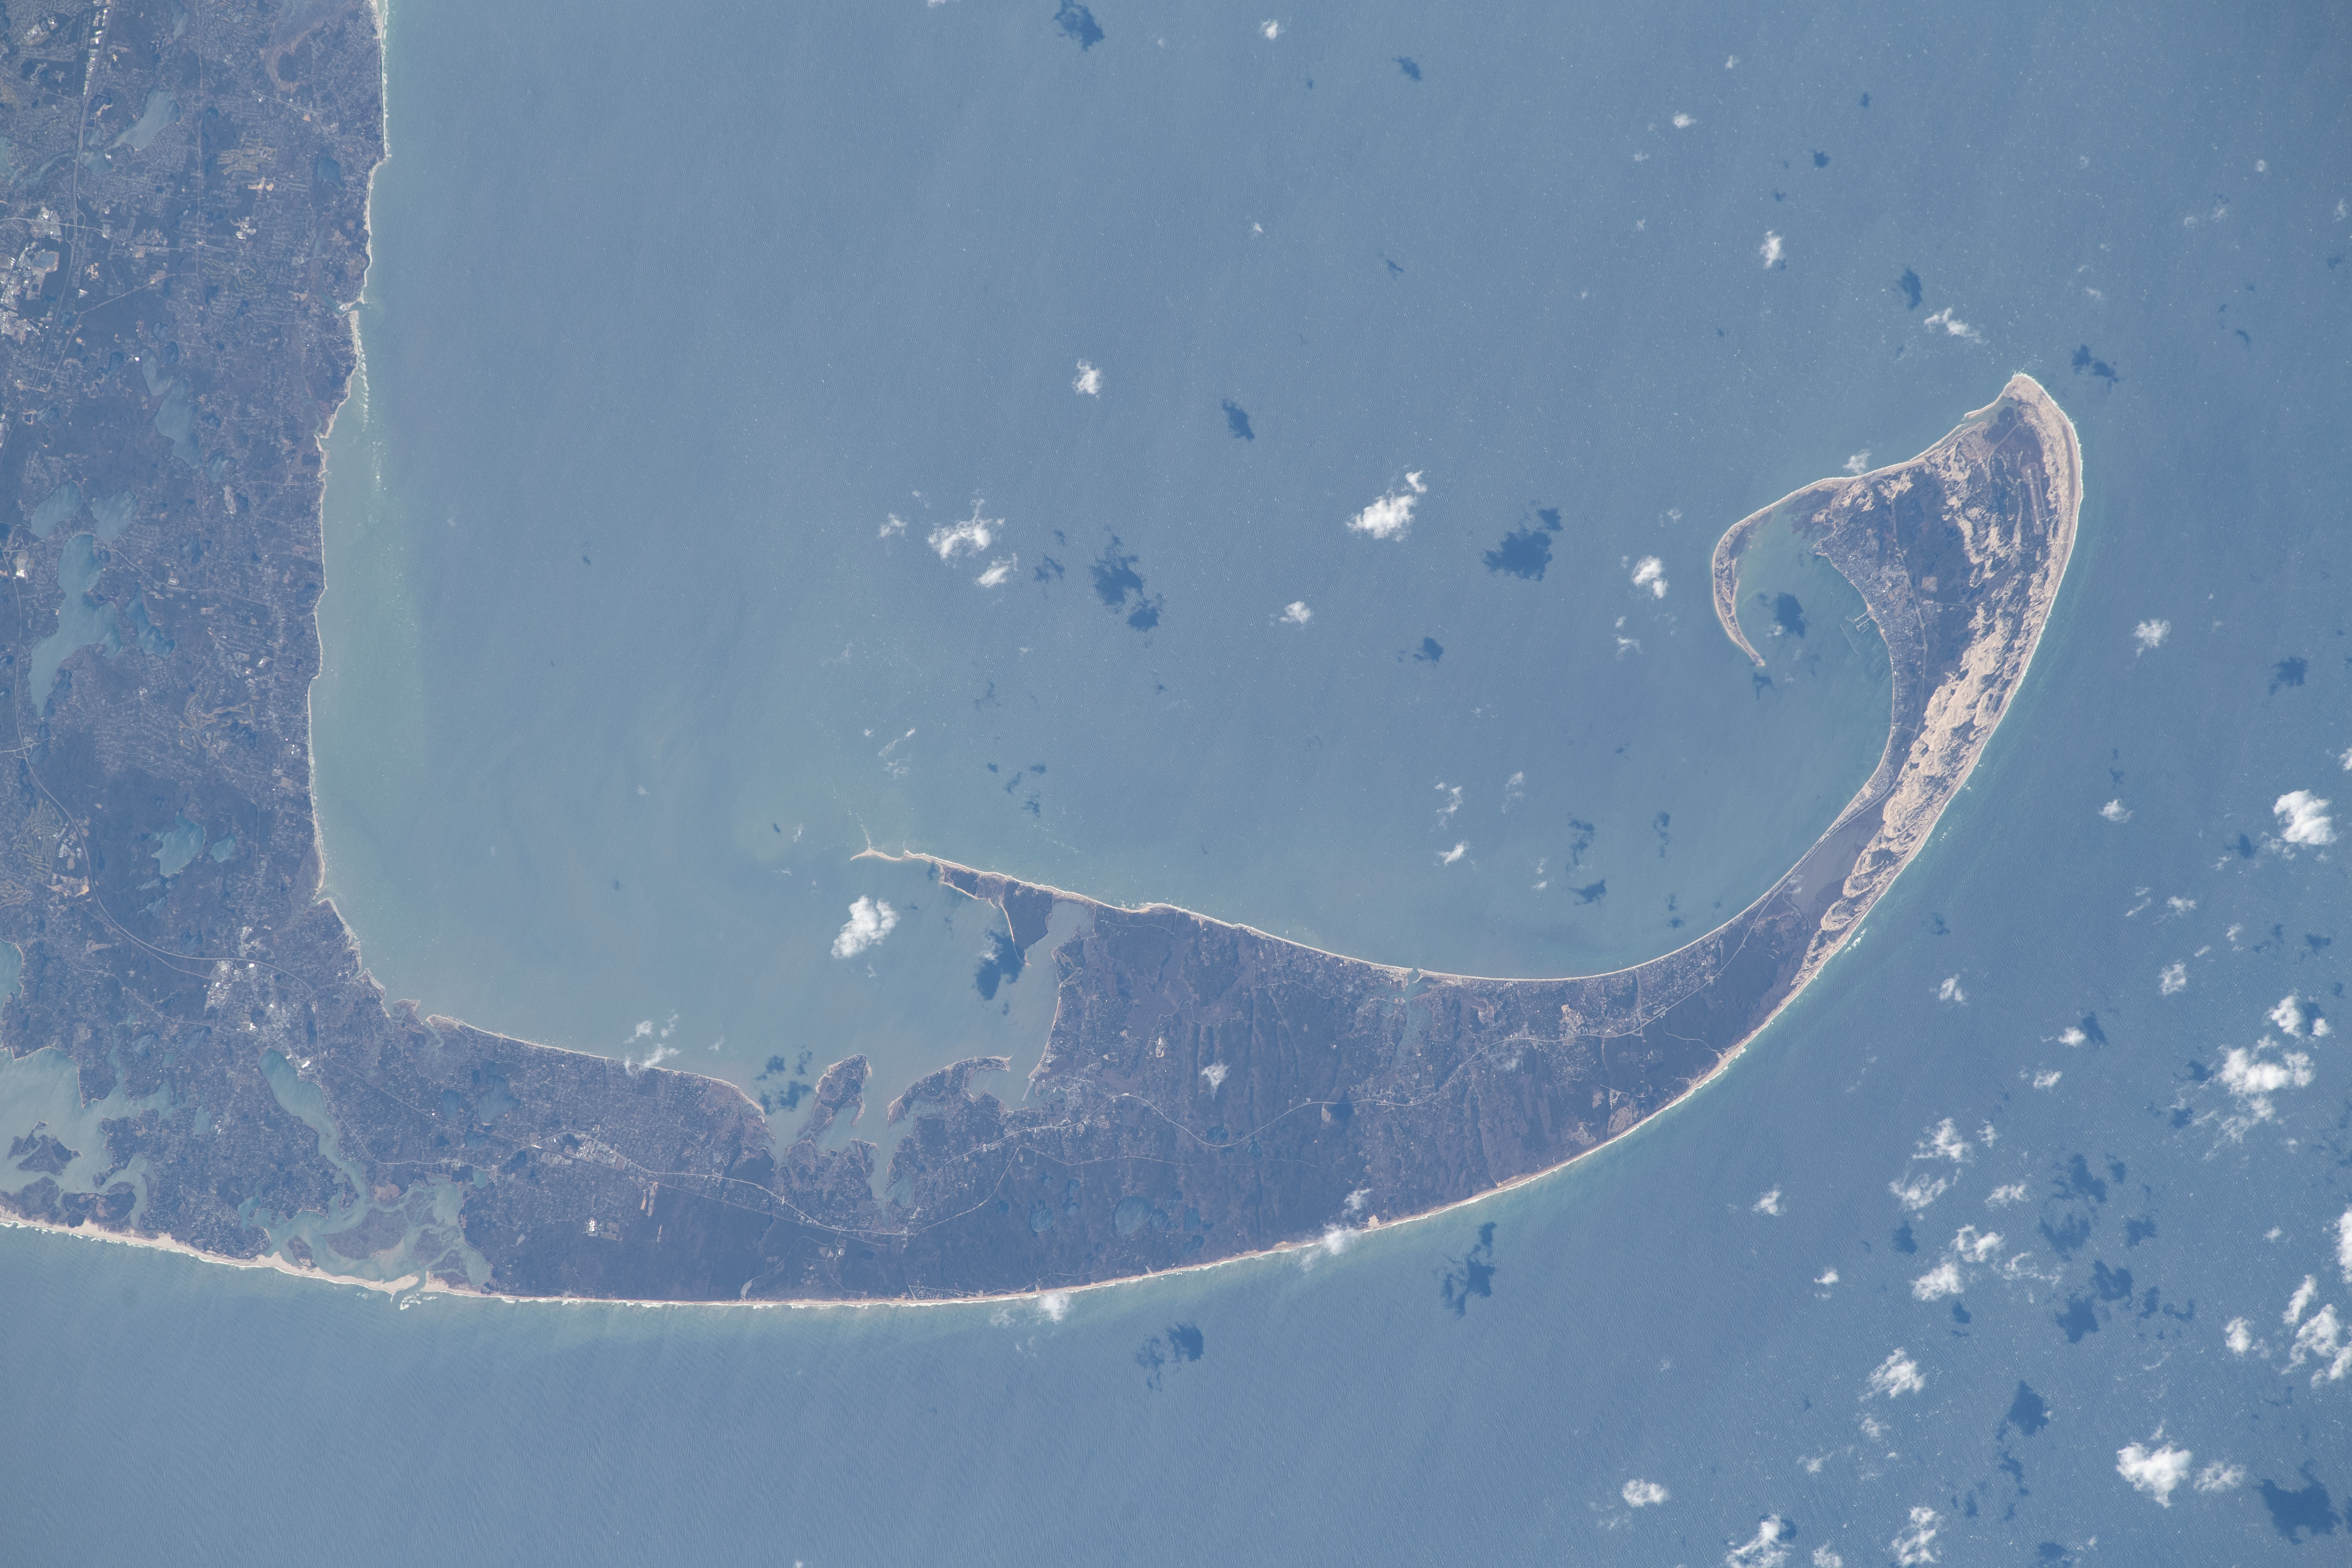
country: USA-MASSACHUSETTS
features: CAPE COD NATIONAL SEA SHORE, CAPE COD
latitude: 41.9
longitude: -70.1
